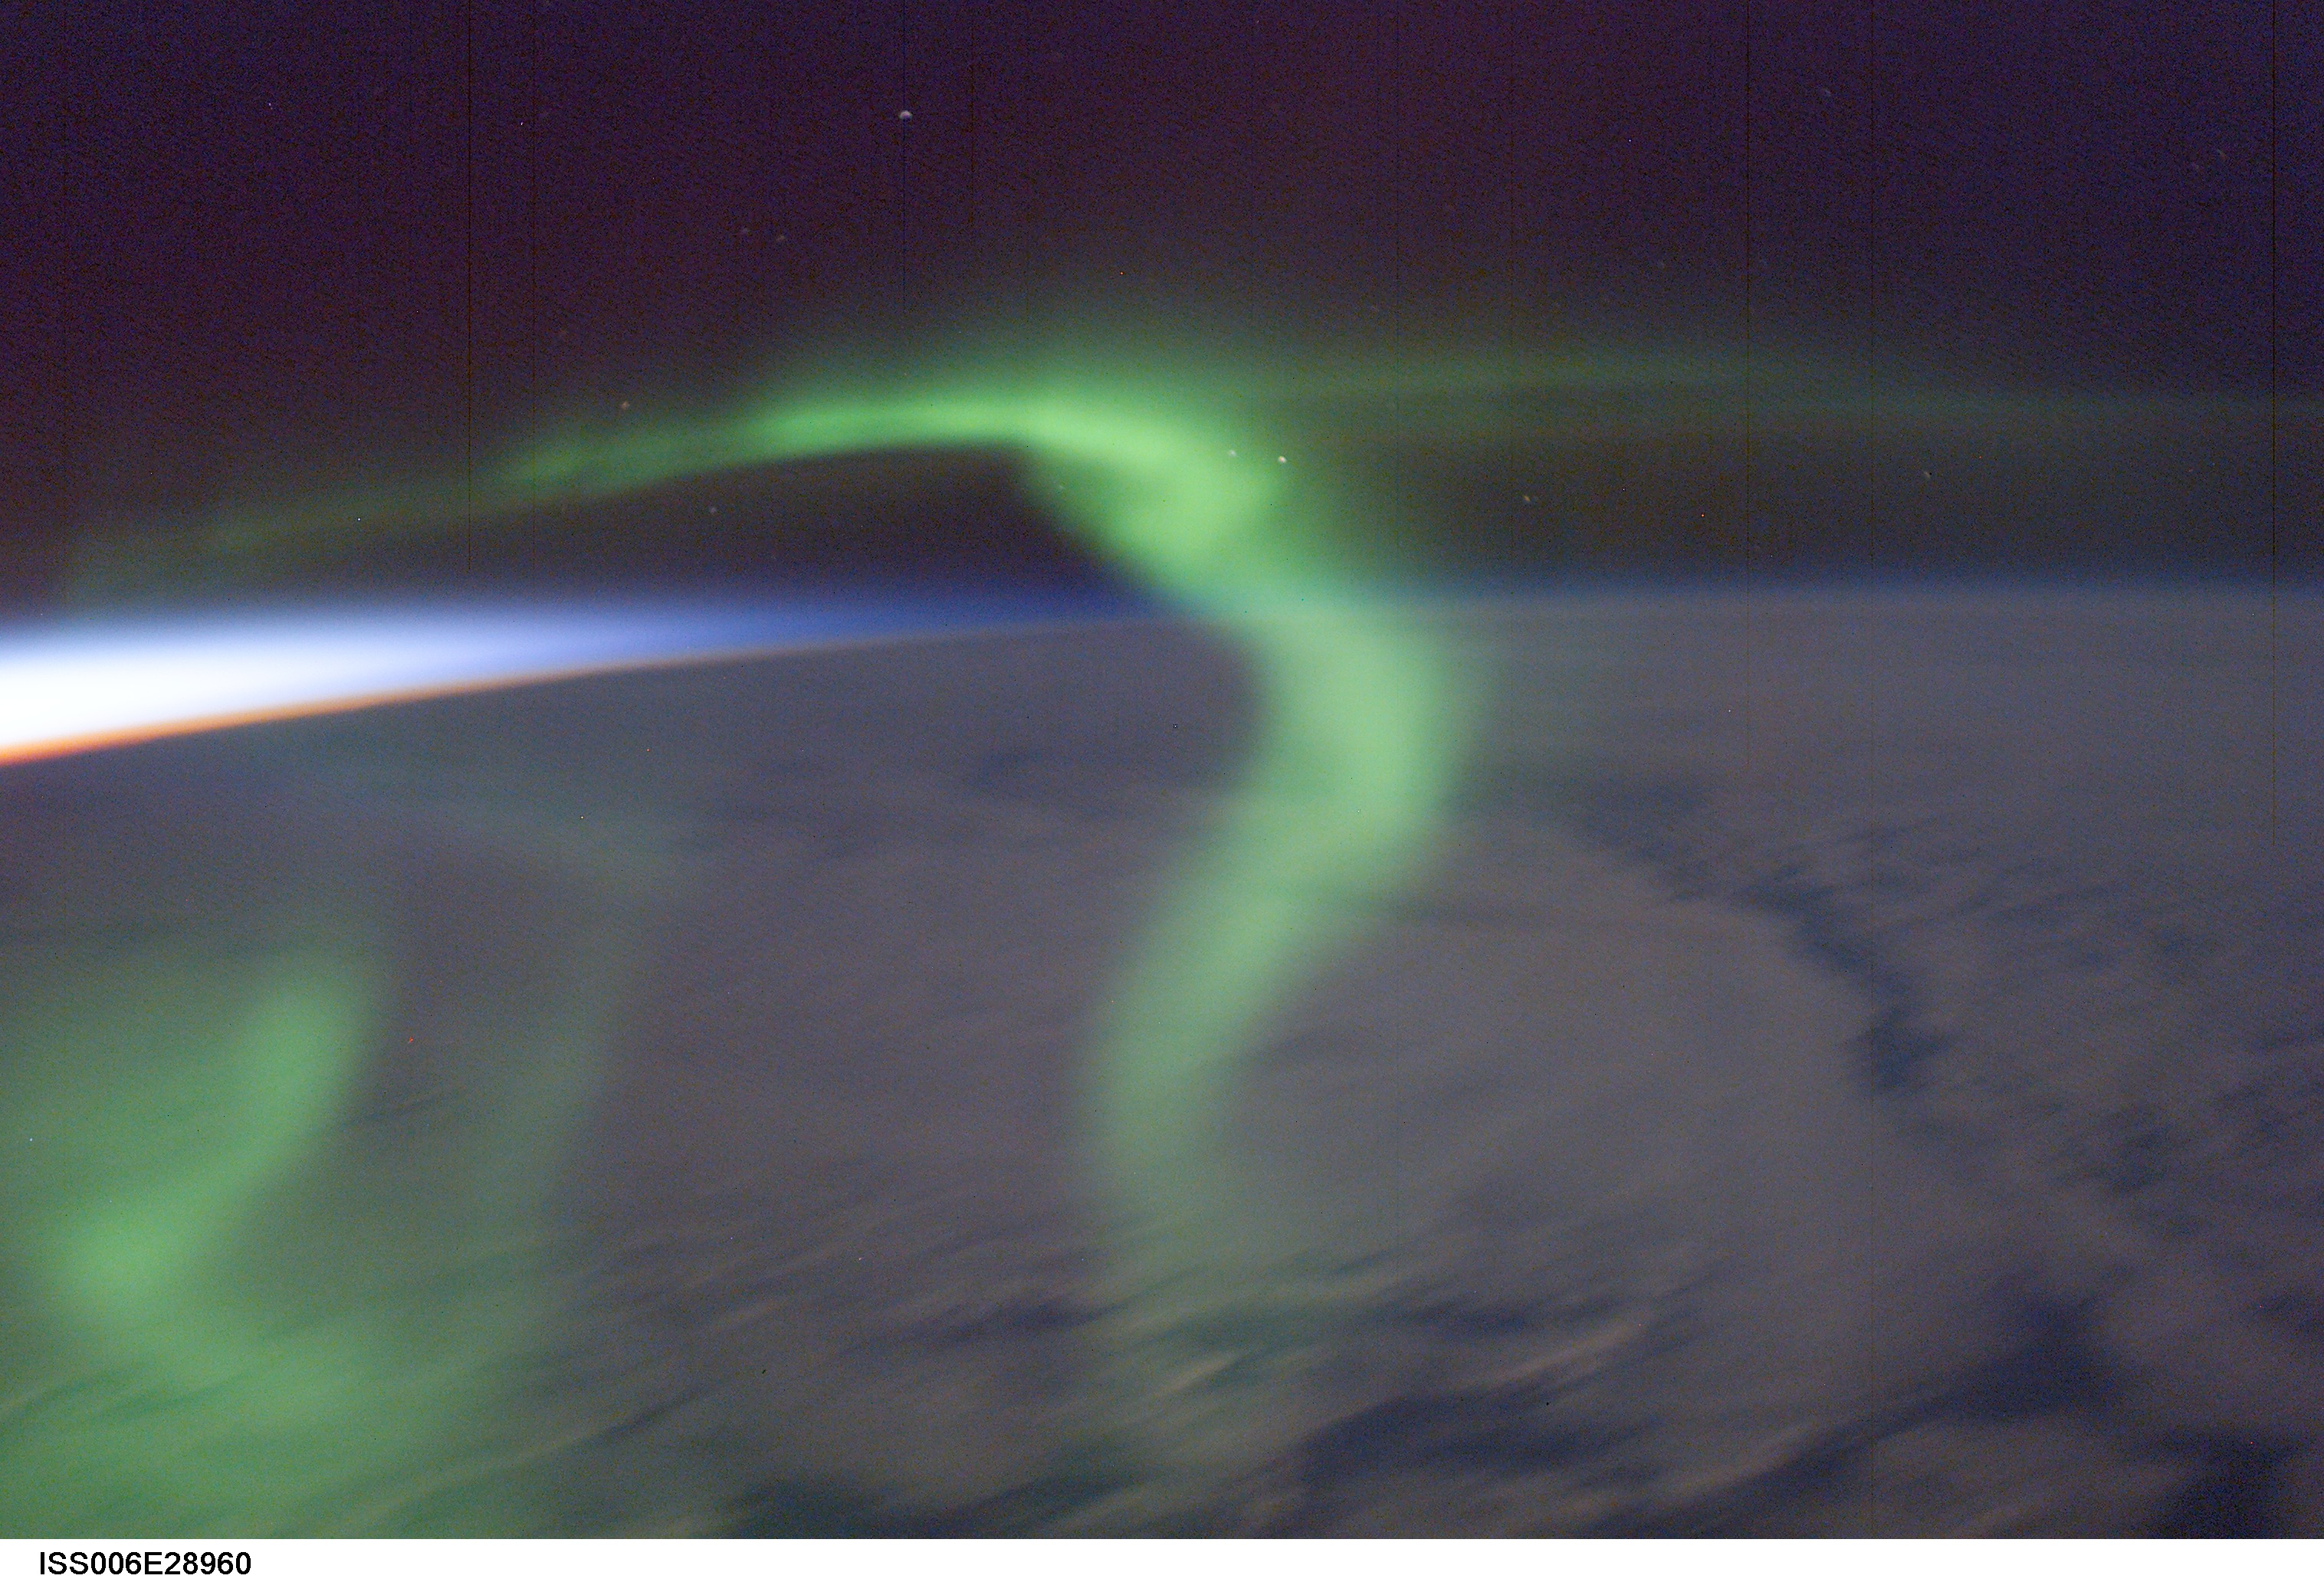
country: AURORA
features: AURORA AUSTRALIS
